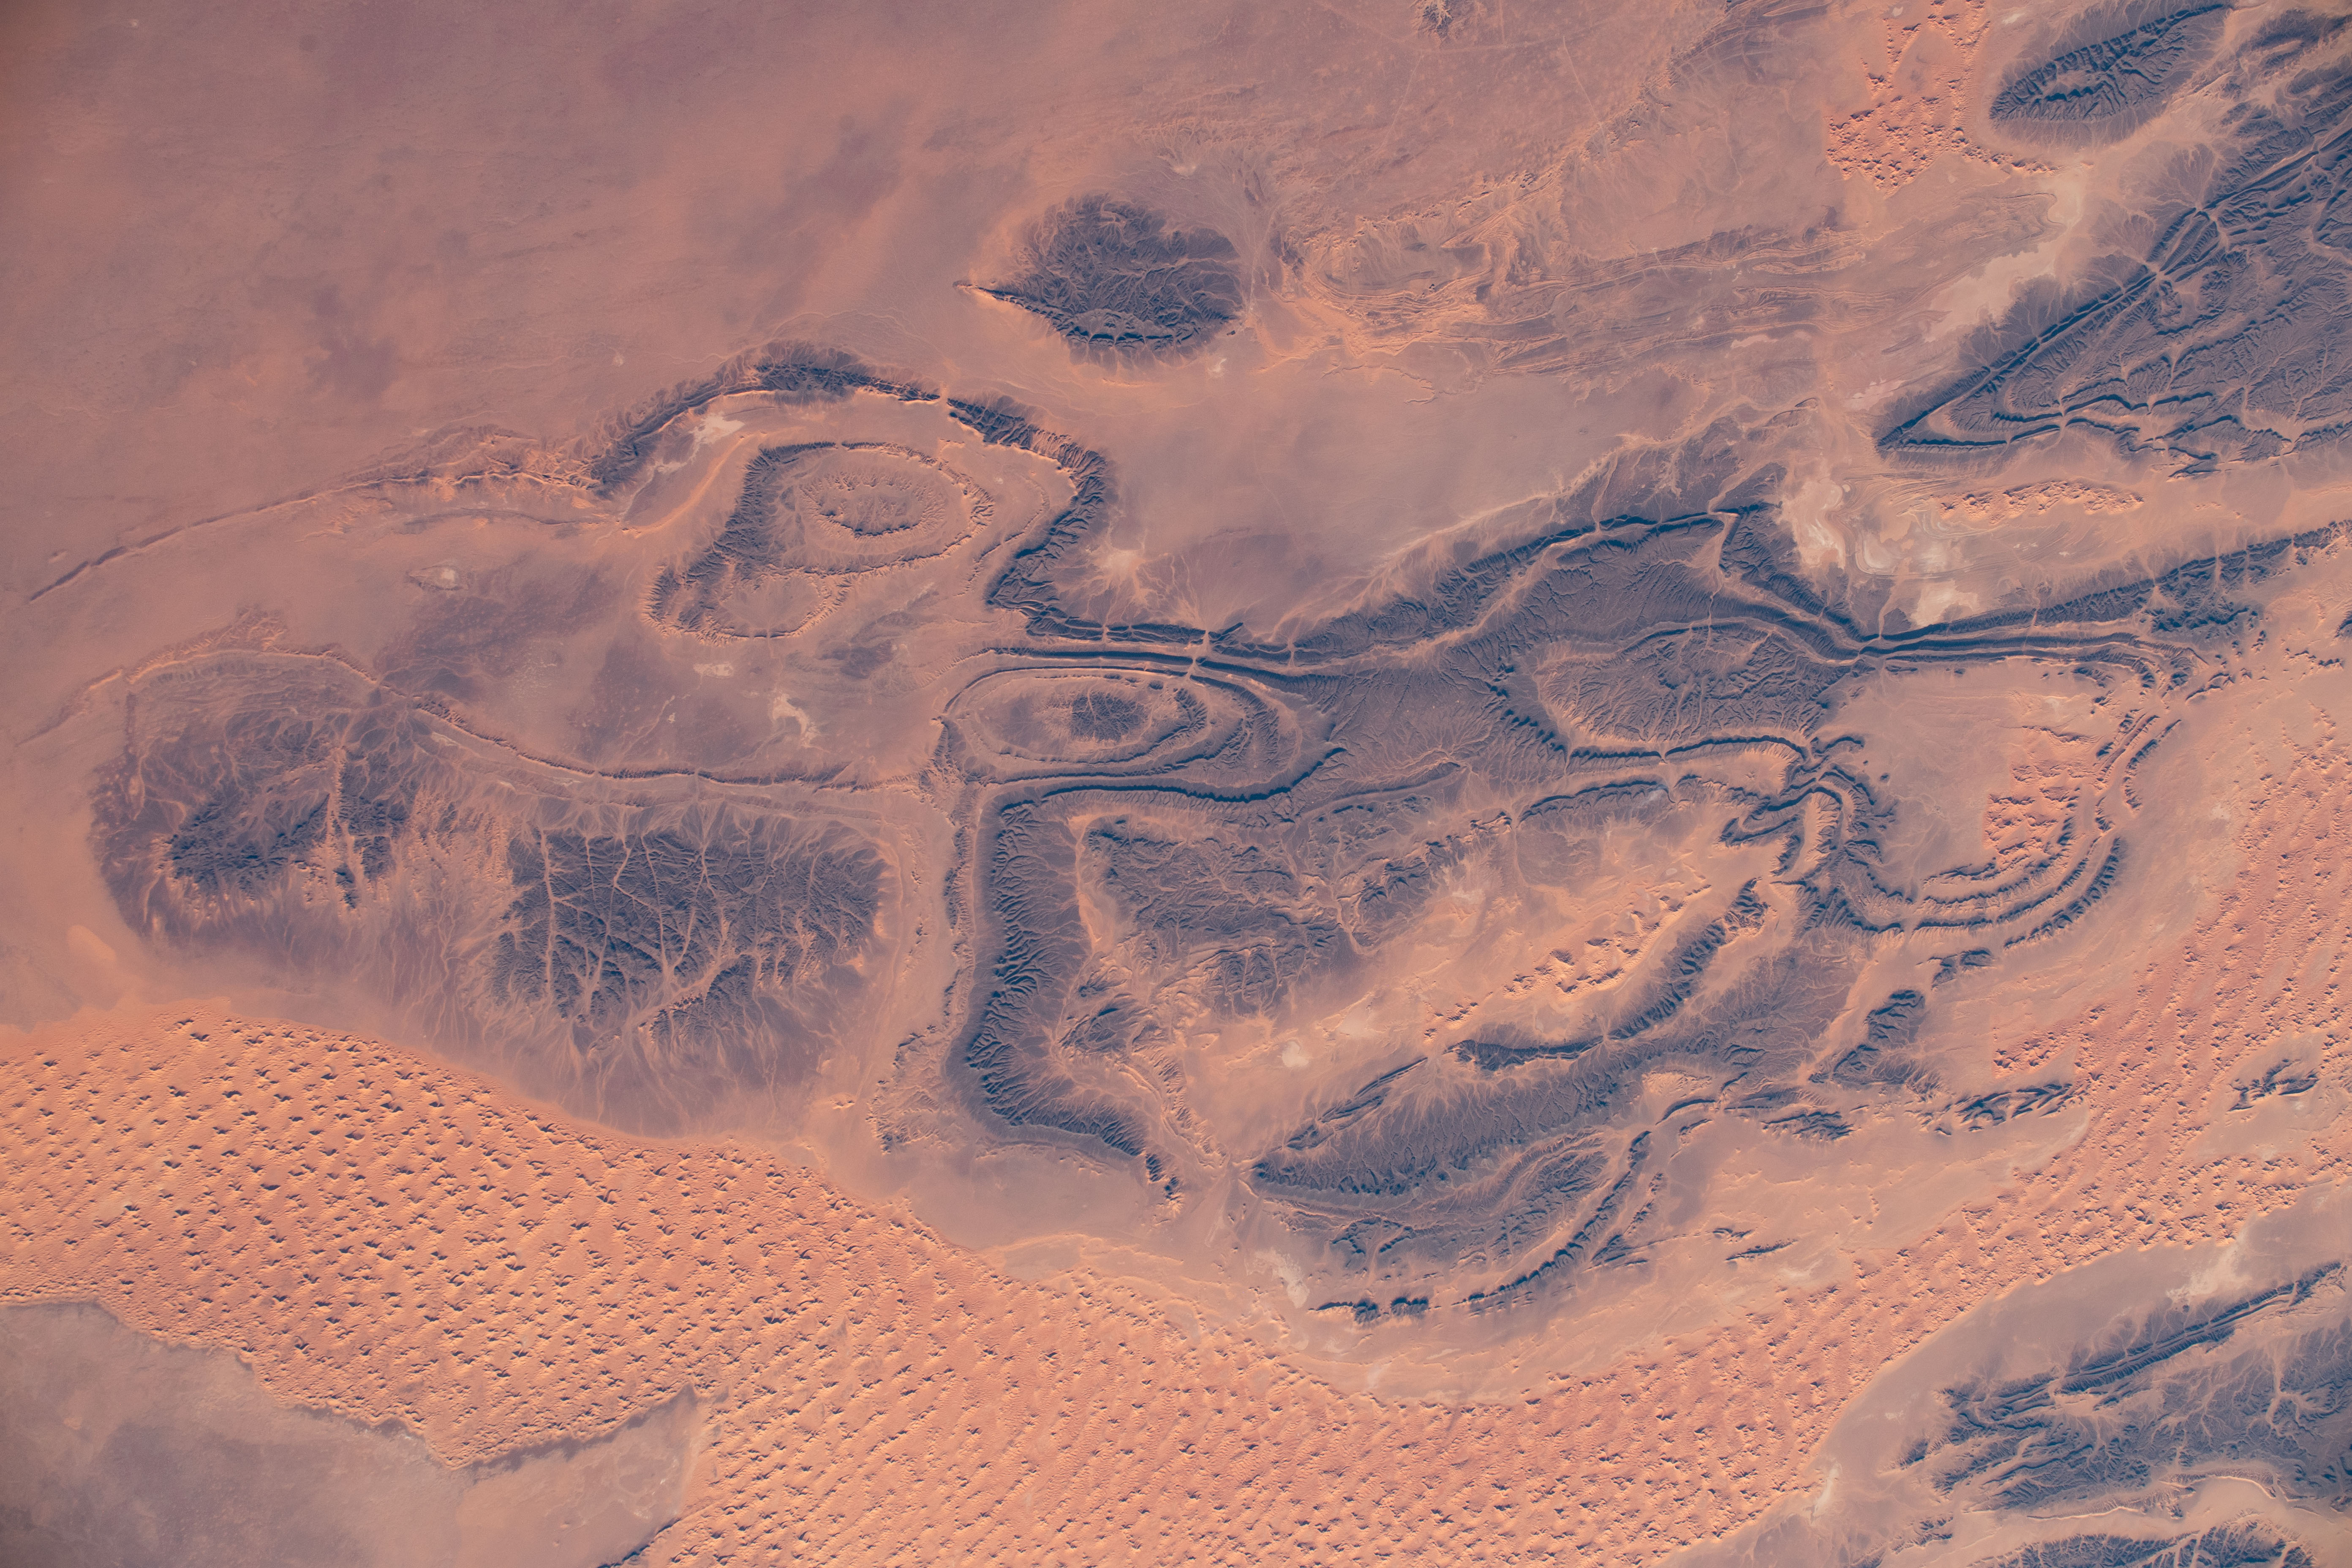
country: ALGERIA
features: NOT SPECIFIED, DESERT
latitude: 29.7
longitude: -2.6
